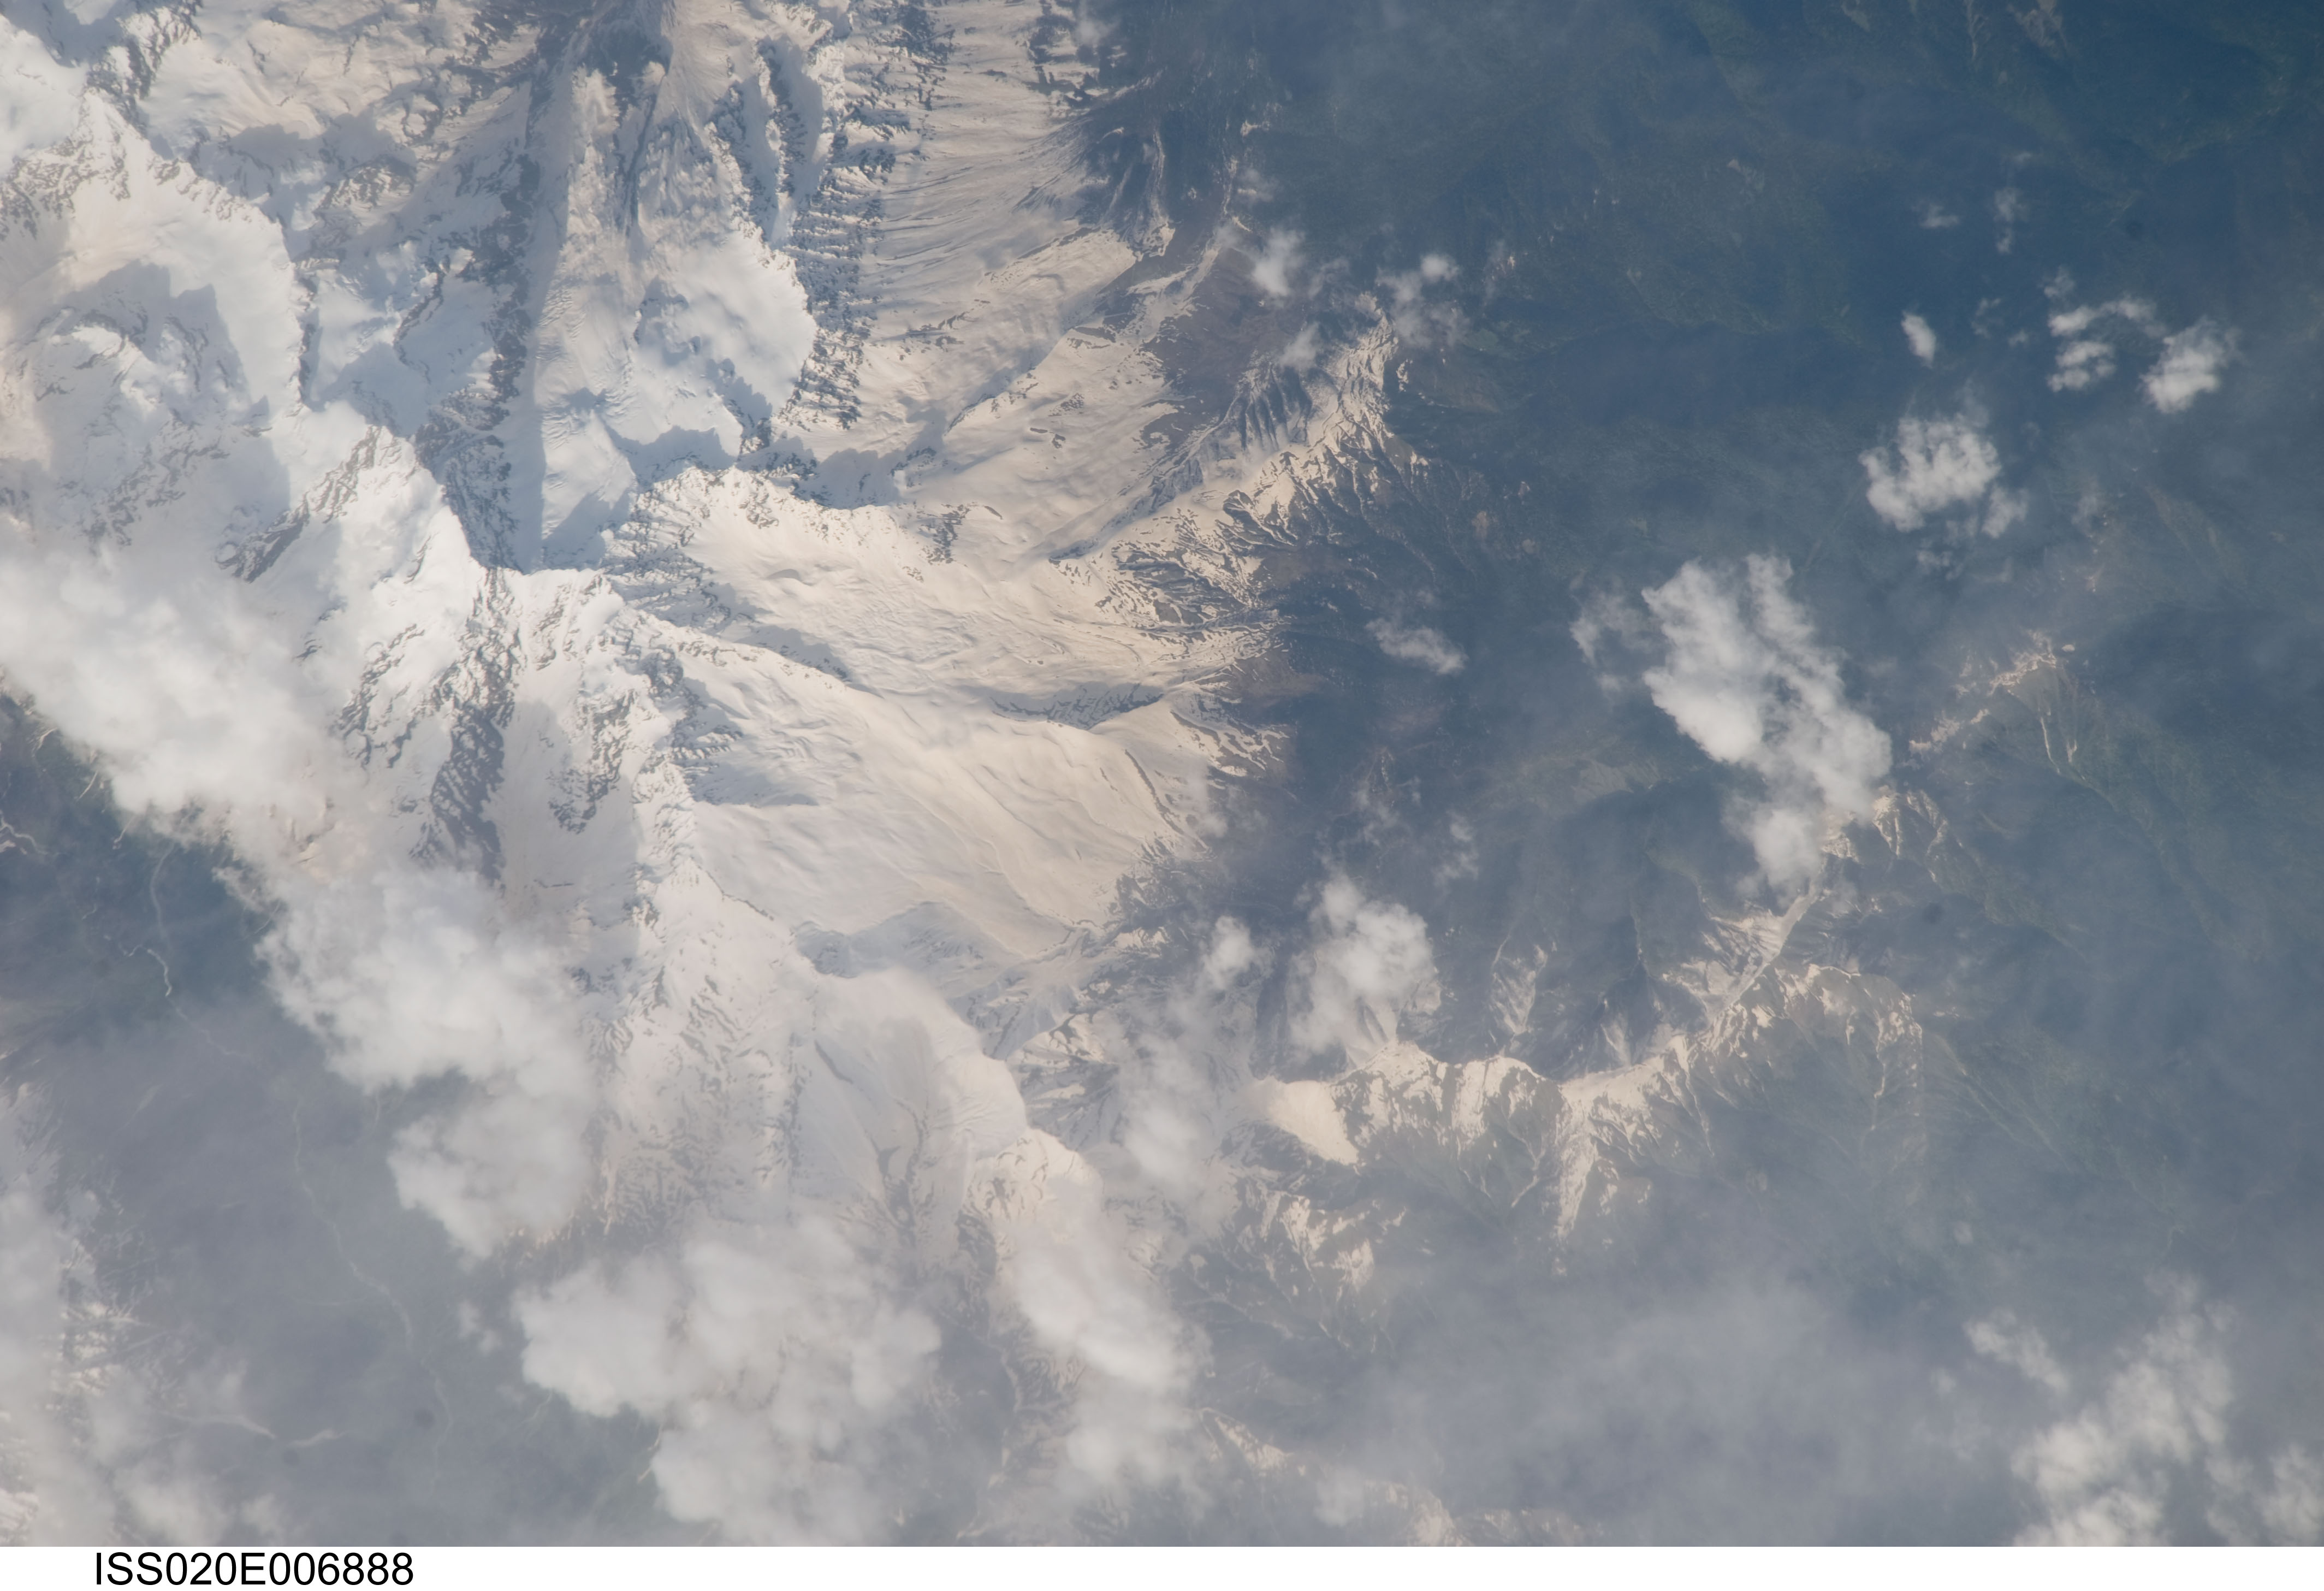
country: GEORGIA
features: CAUCASUS MTS., SNOW, ENGURI RIVER DRAINAGE
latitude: 43.1
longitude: 42.1
